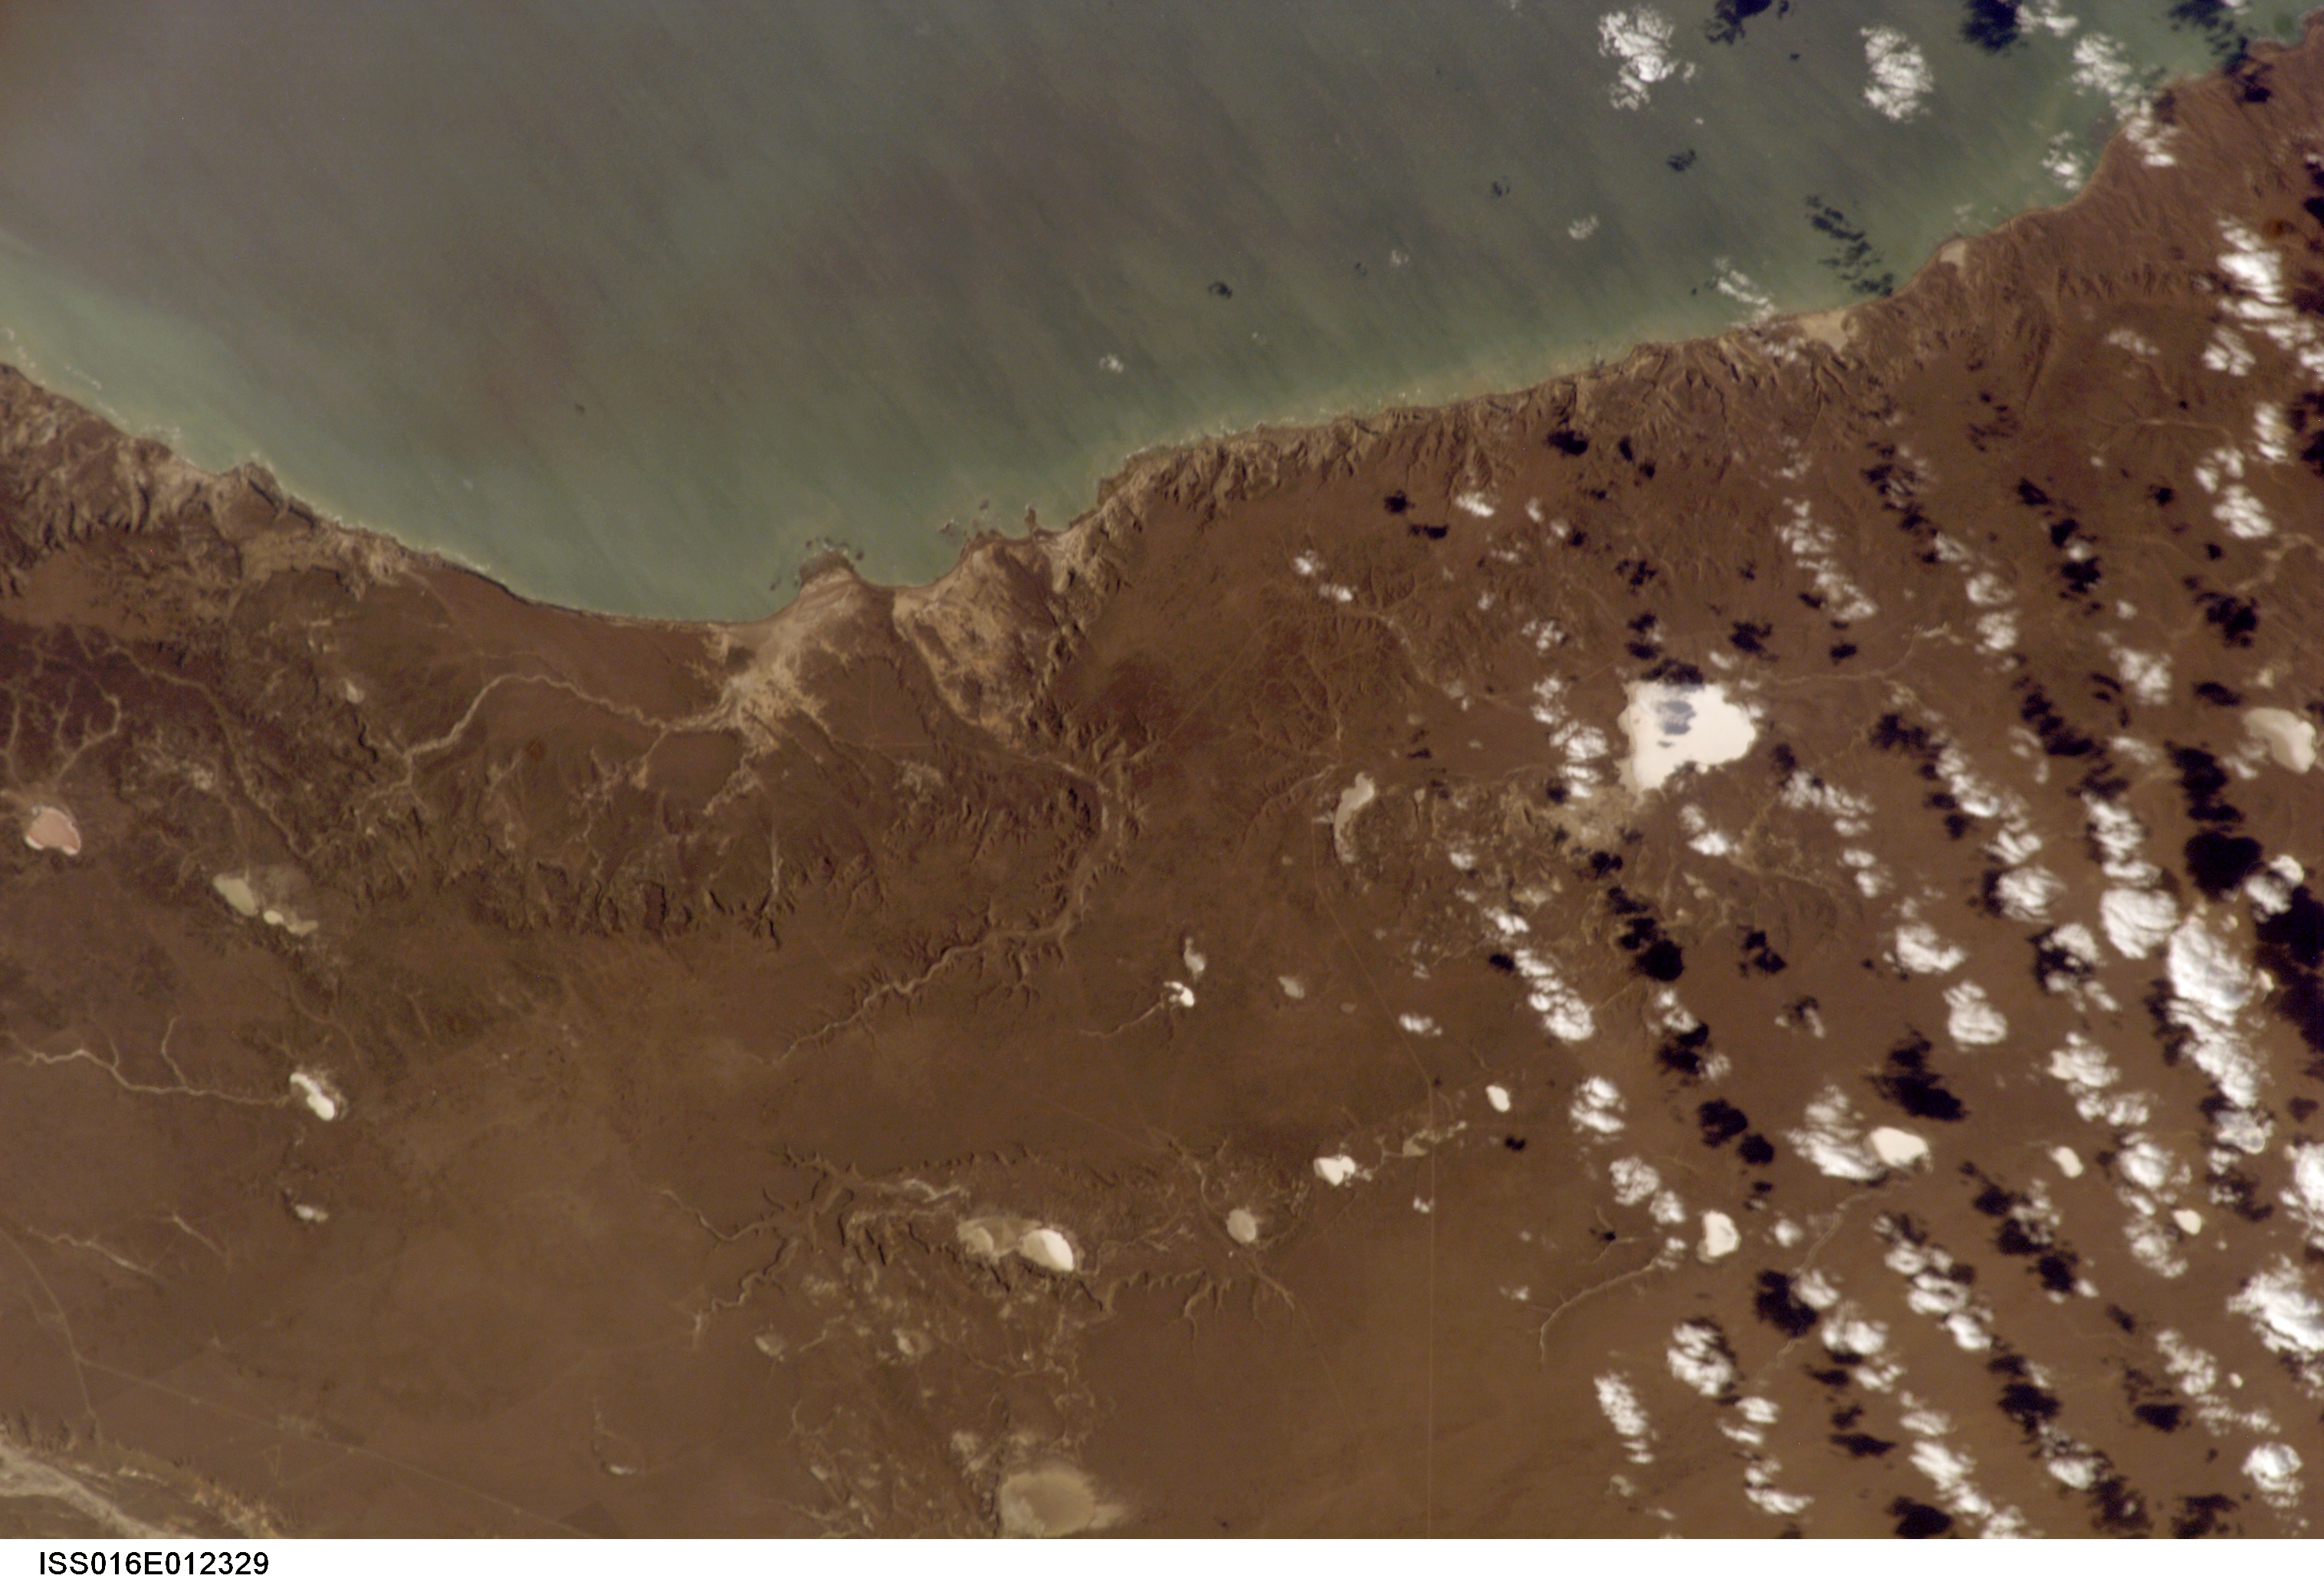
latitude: -47.0
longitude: -66.5
